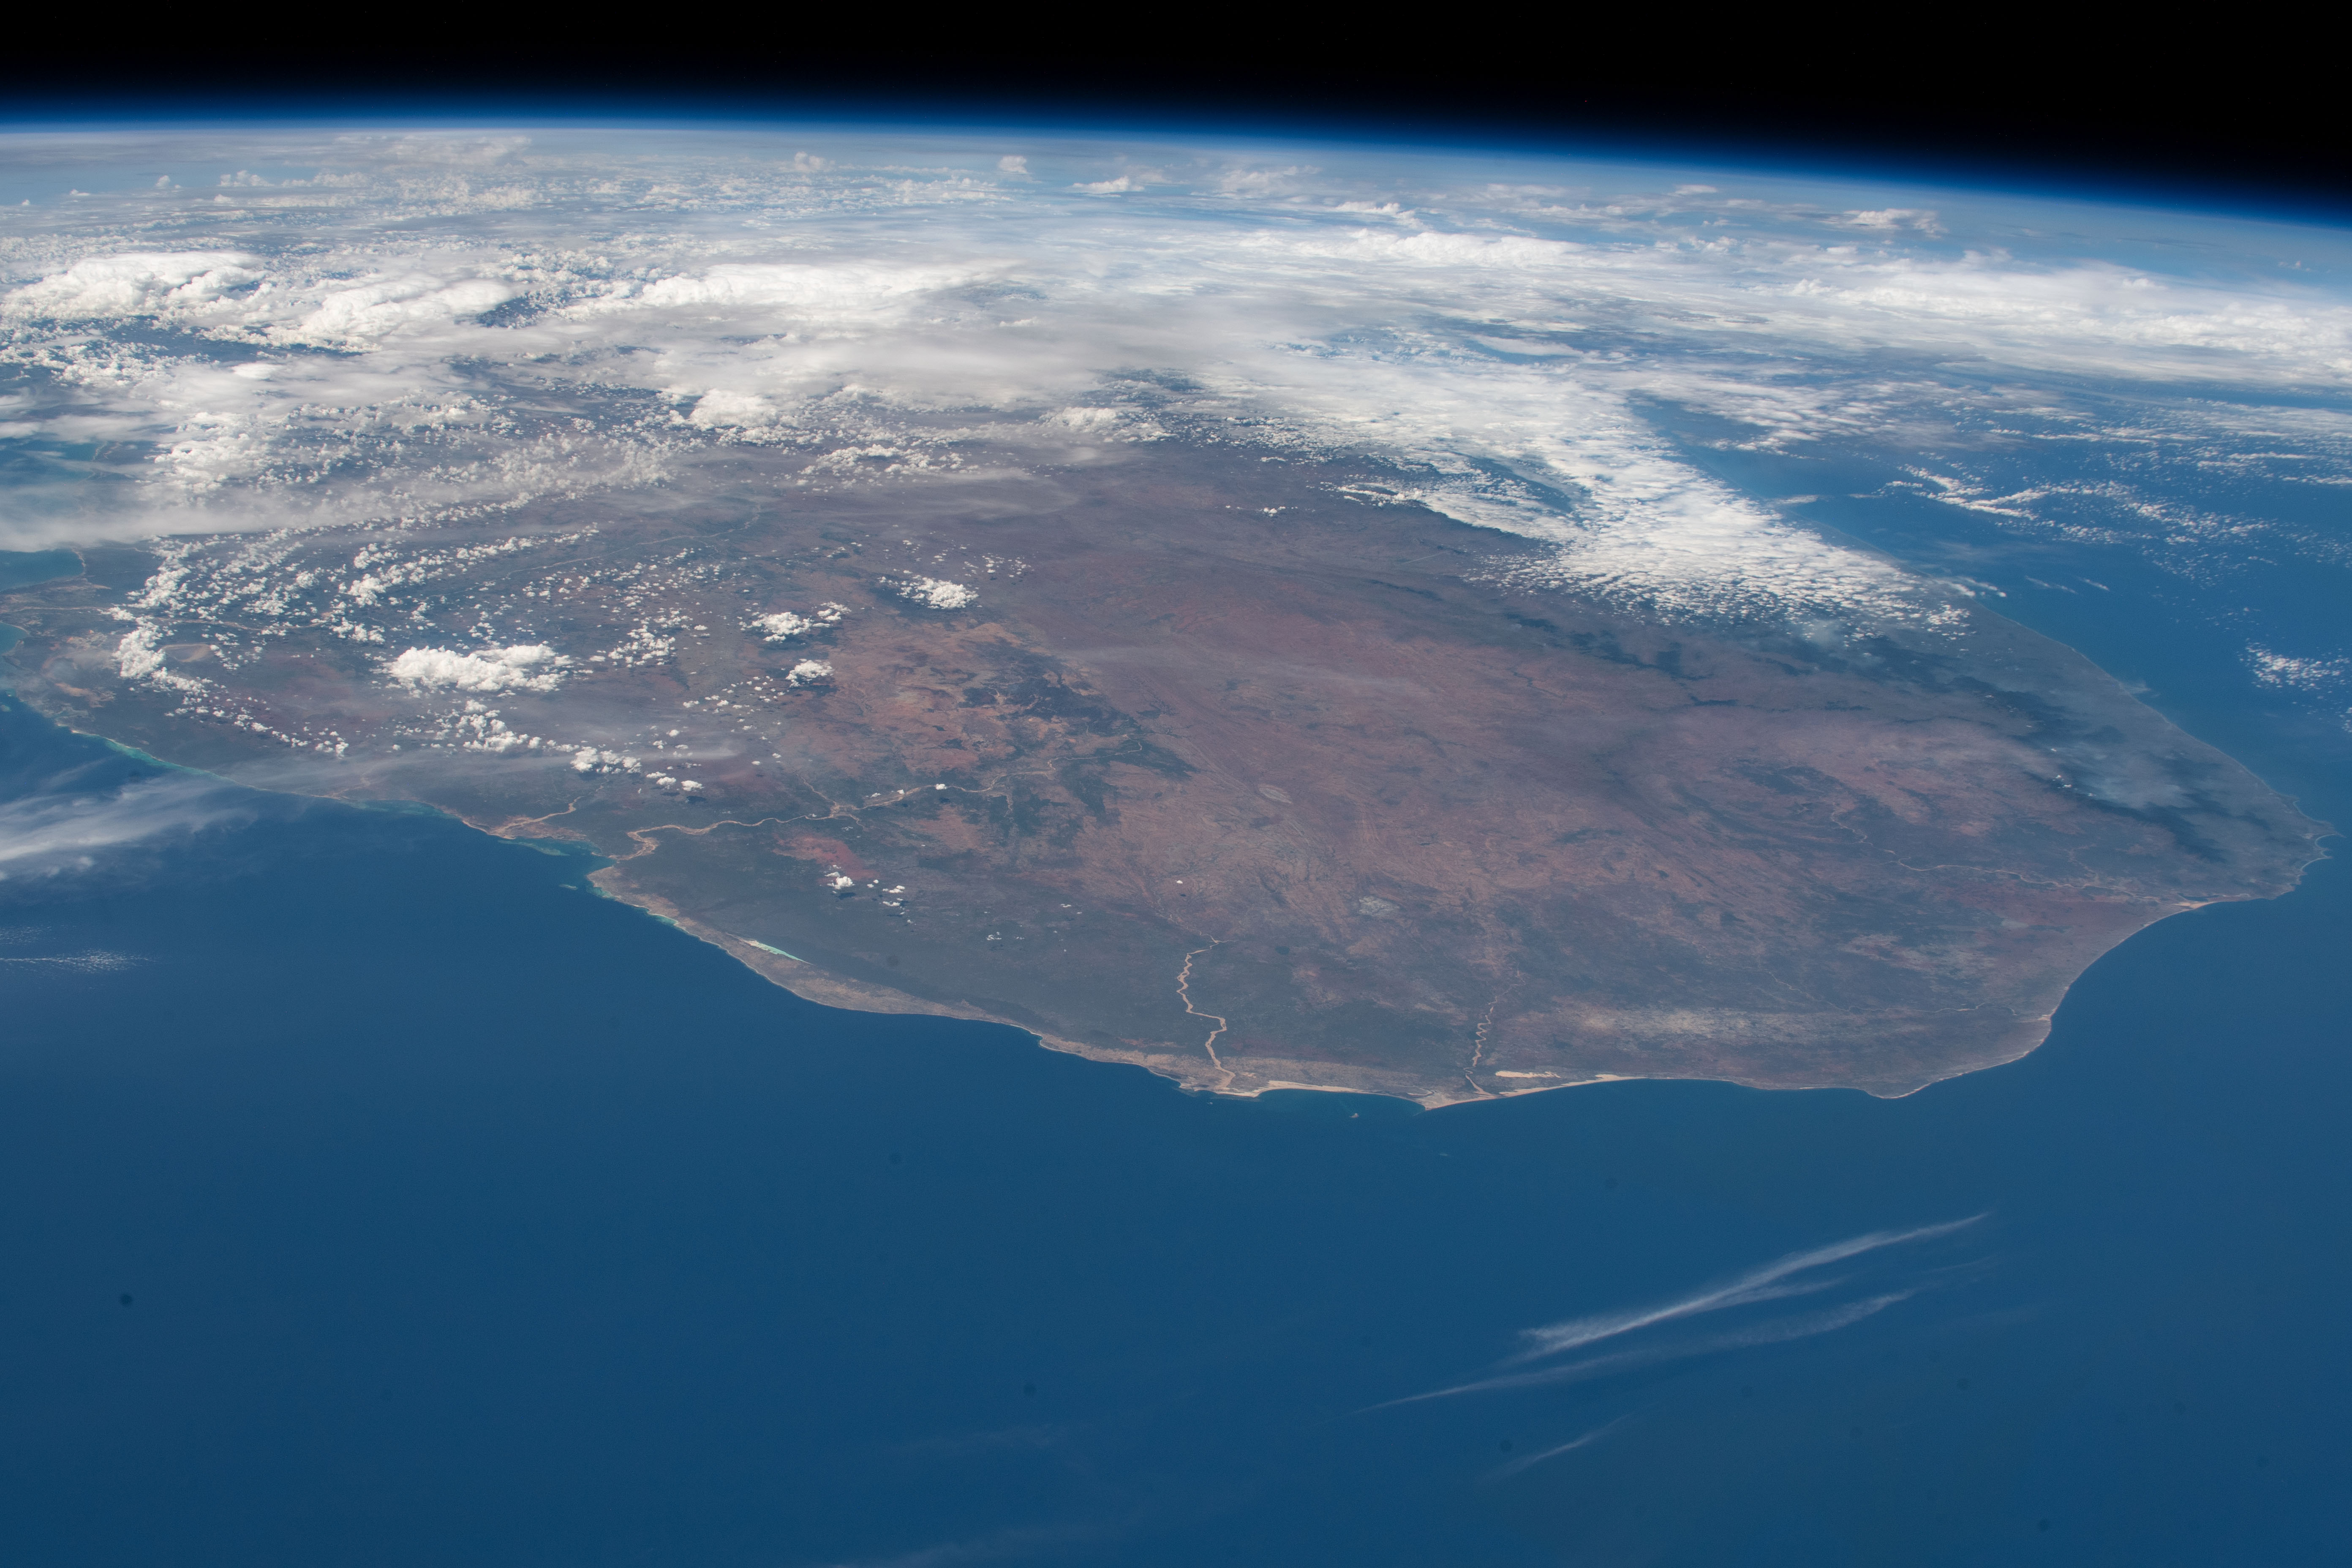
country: MADAGASCAR
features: MADAGASCAR, FIHERENANA RIVER, ONILAHY RIVER
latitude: -24.0
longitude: 45.5
